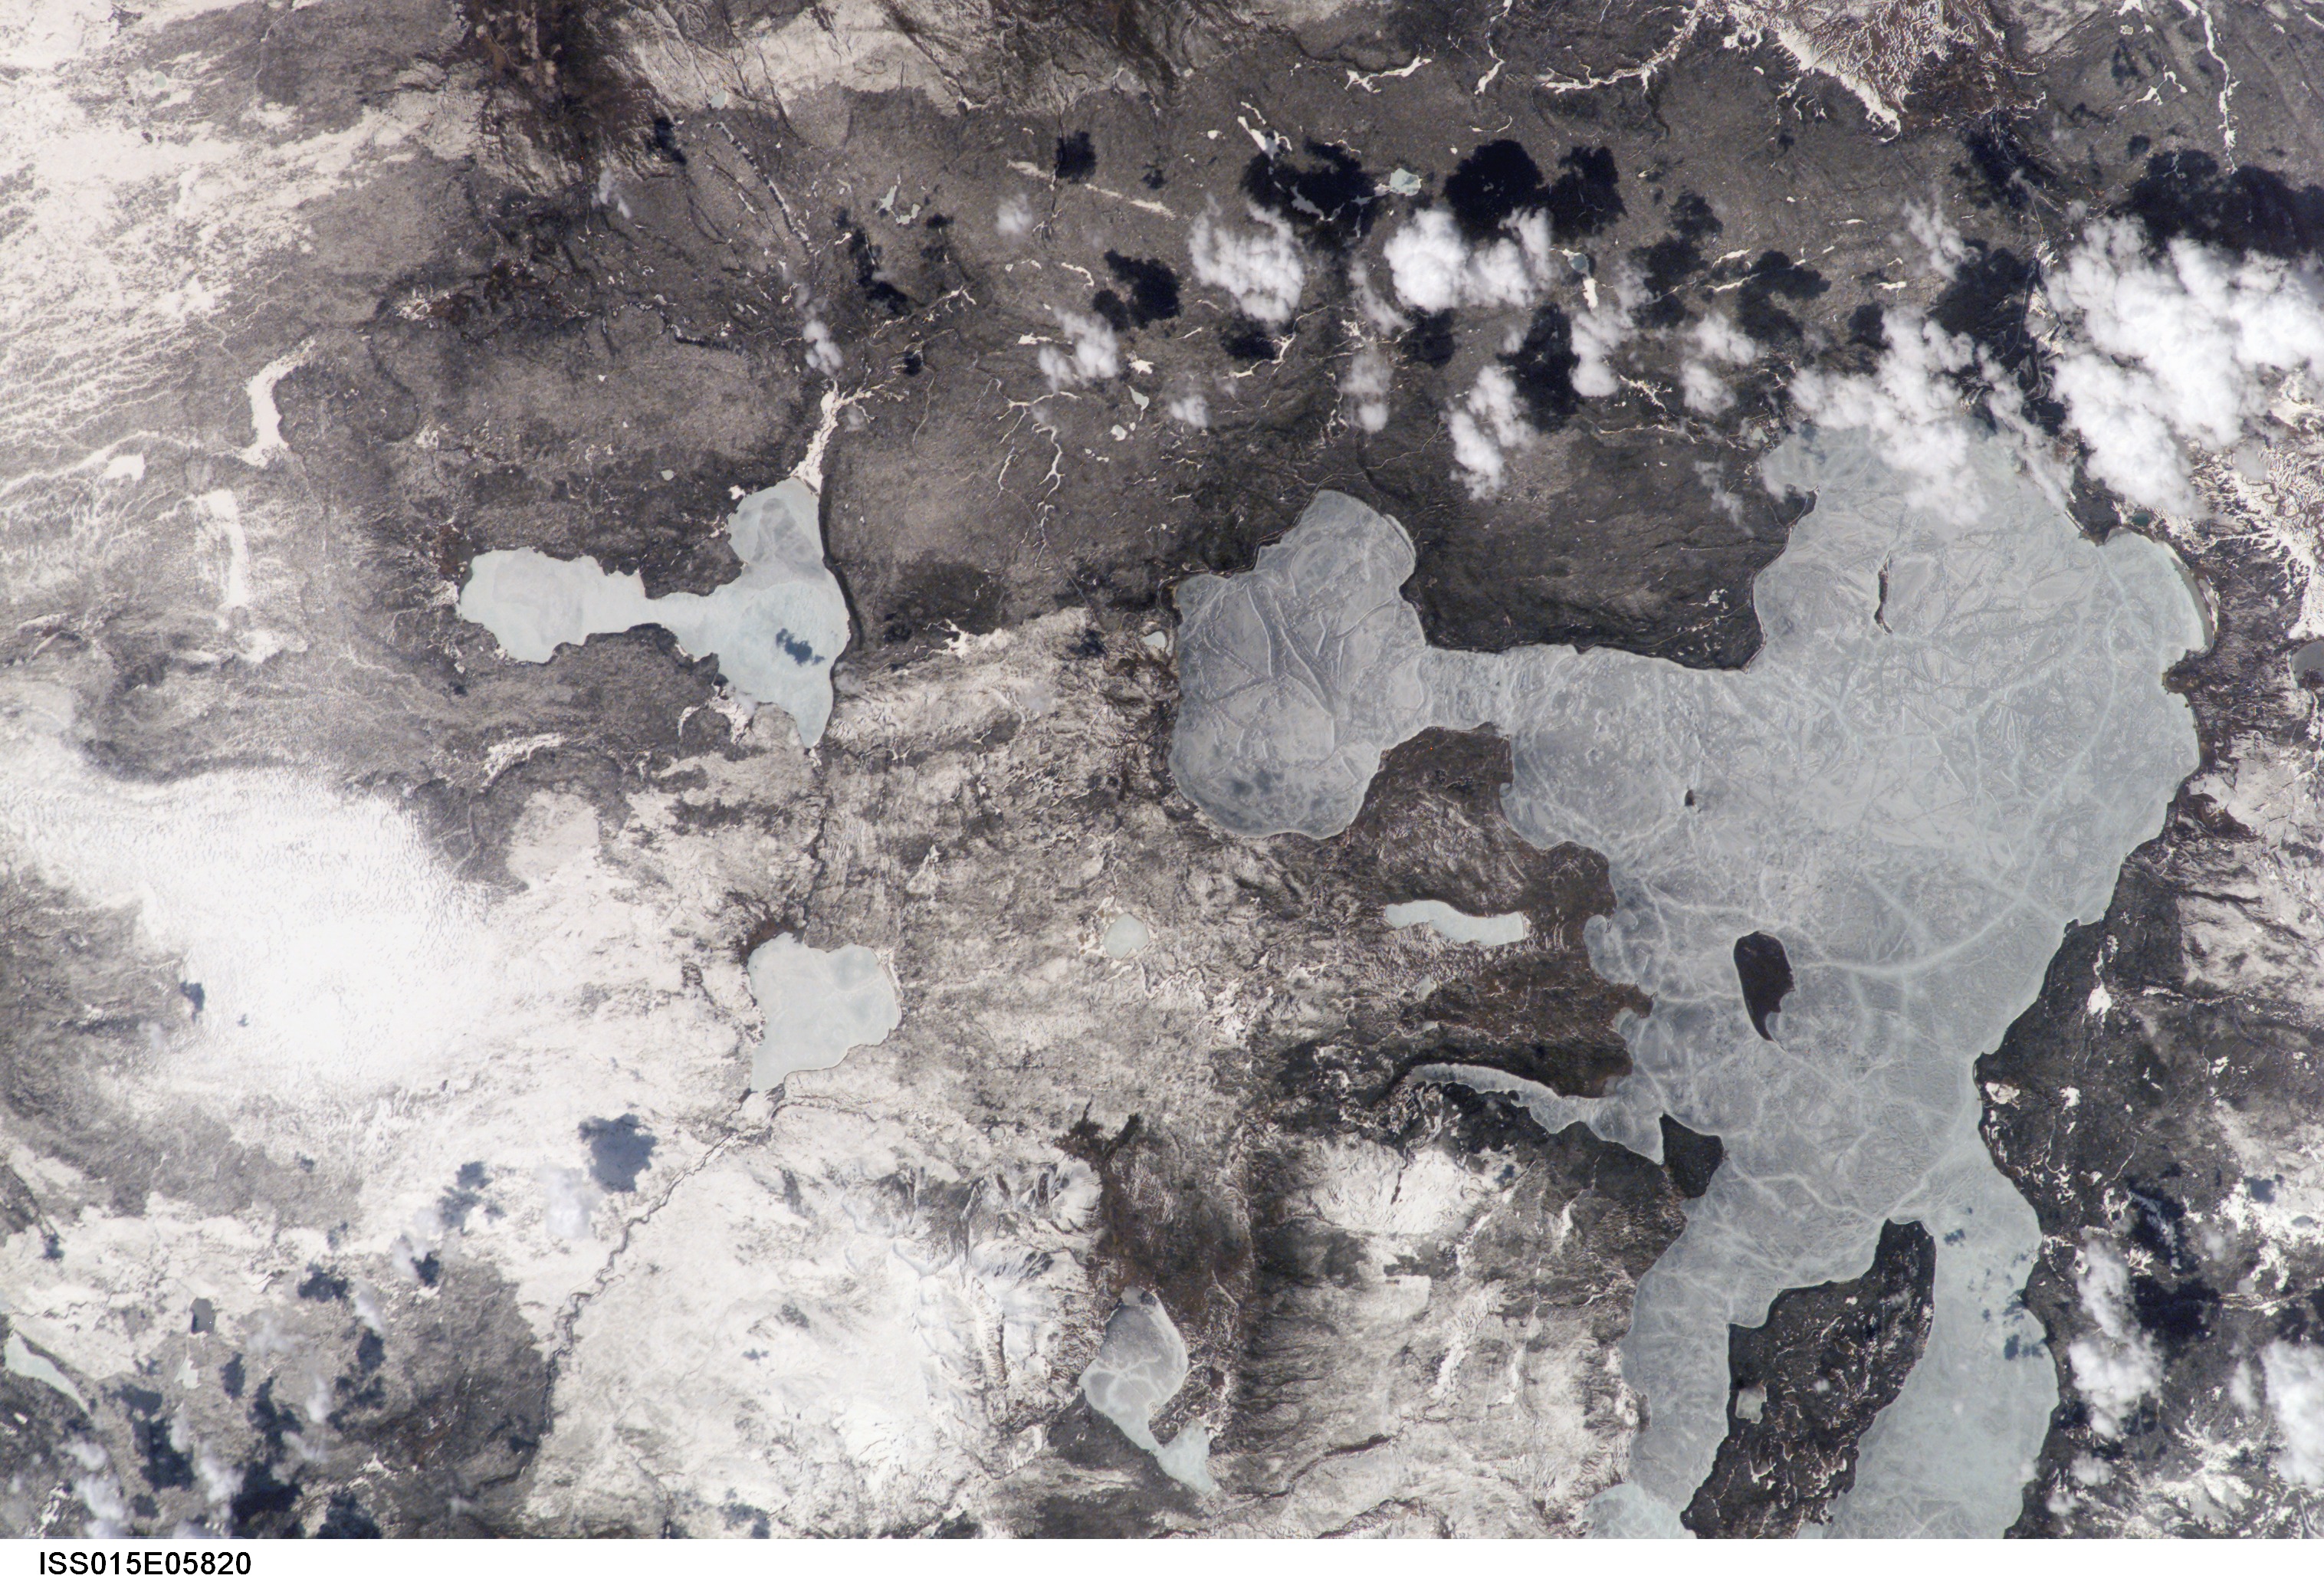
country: USA-WYOMING
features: YELLOWSTONE LAKE, ICE
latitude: 44.4
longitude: -110.5
